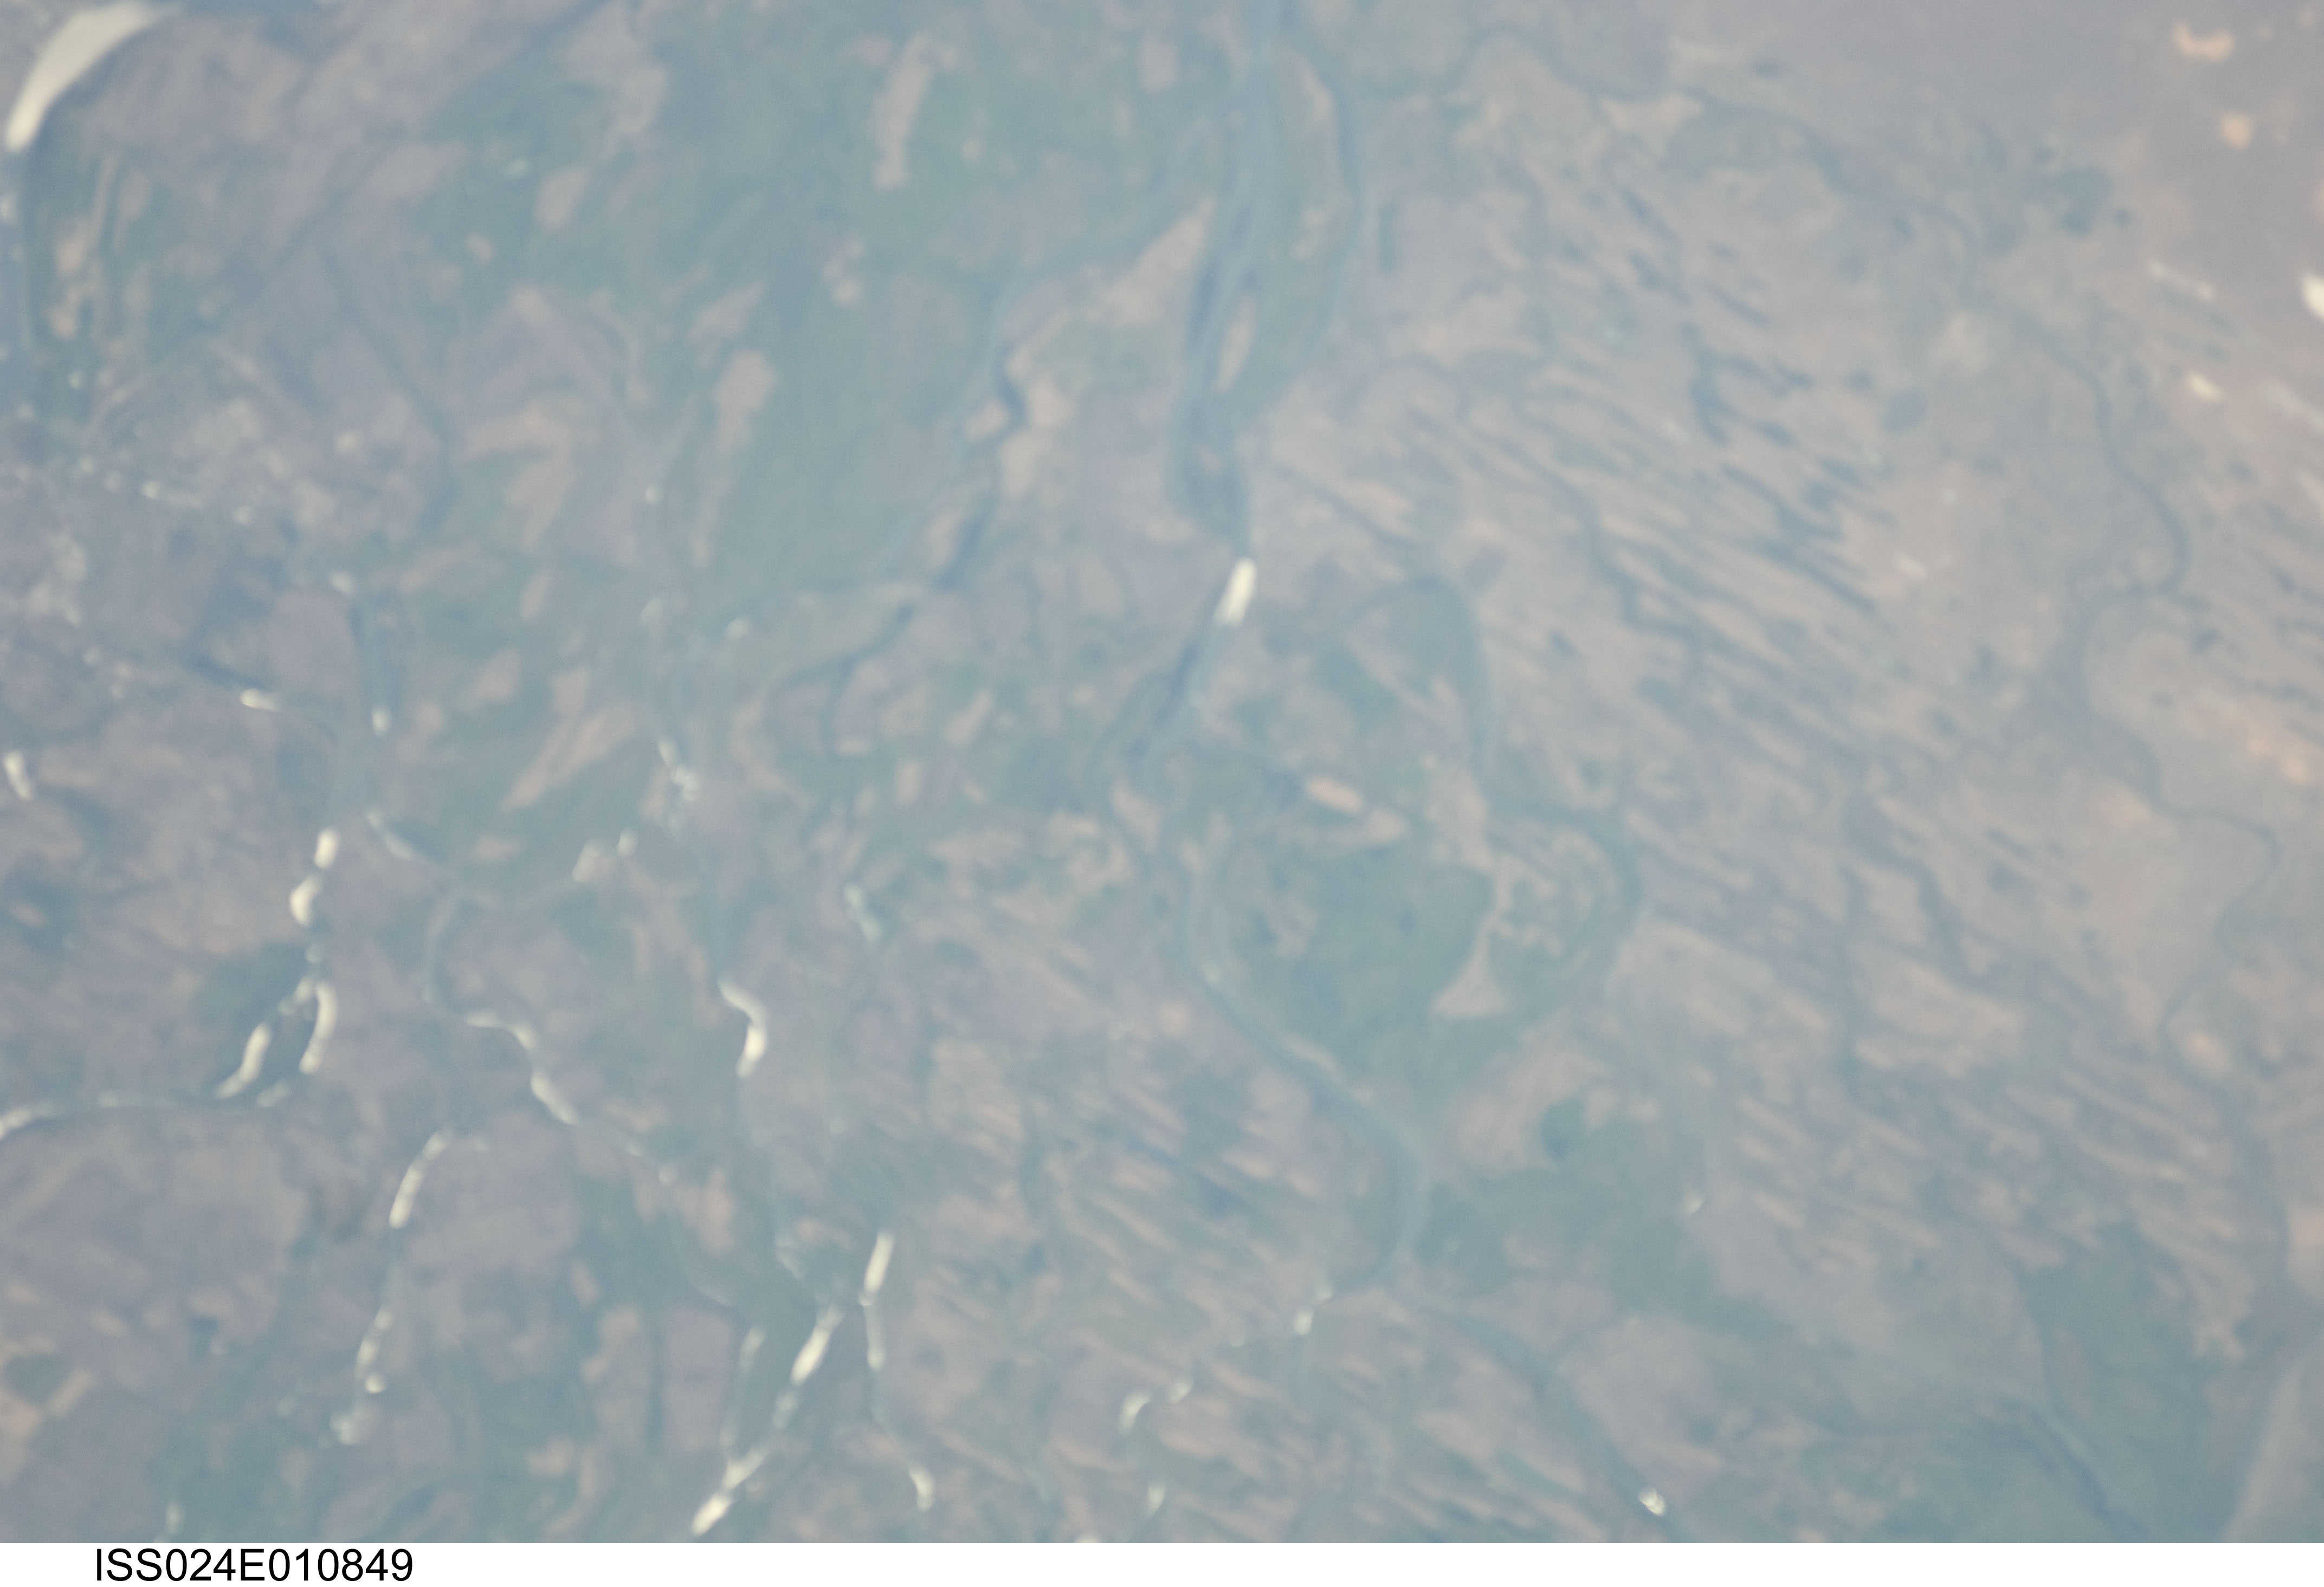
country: RUSSIAN FEDERATION
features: DRAINAGE EAST OF ASTRAHAN, DUNES, LAKES, SOFT
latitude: 46.5
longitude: 48.4
